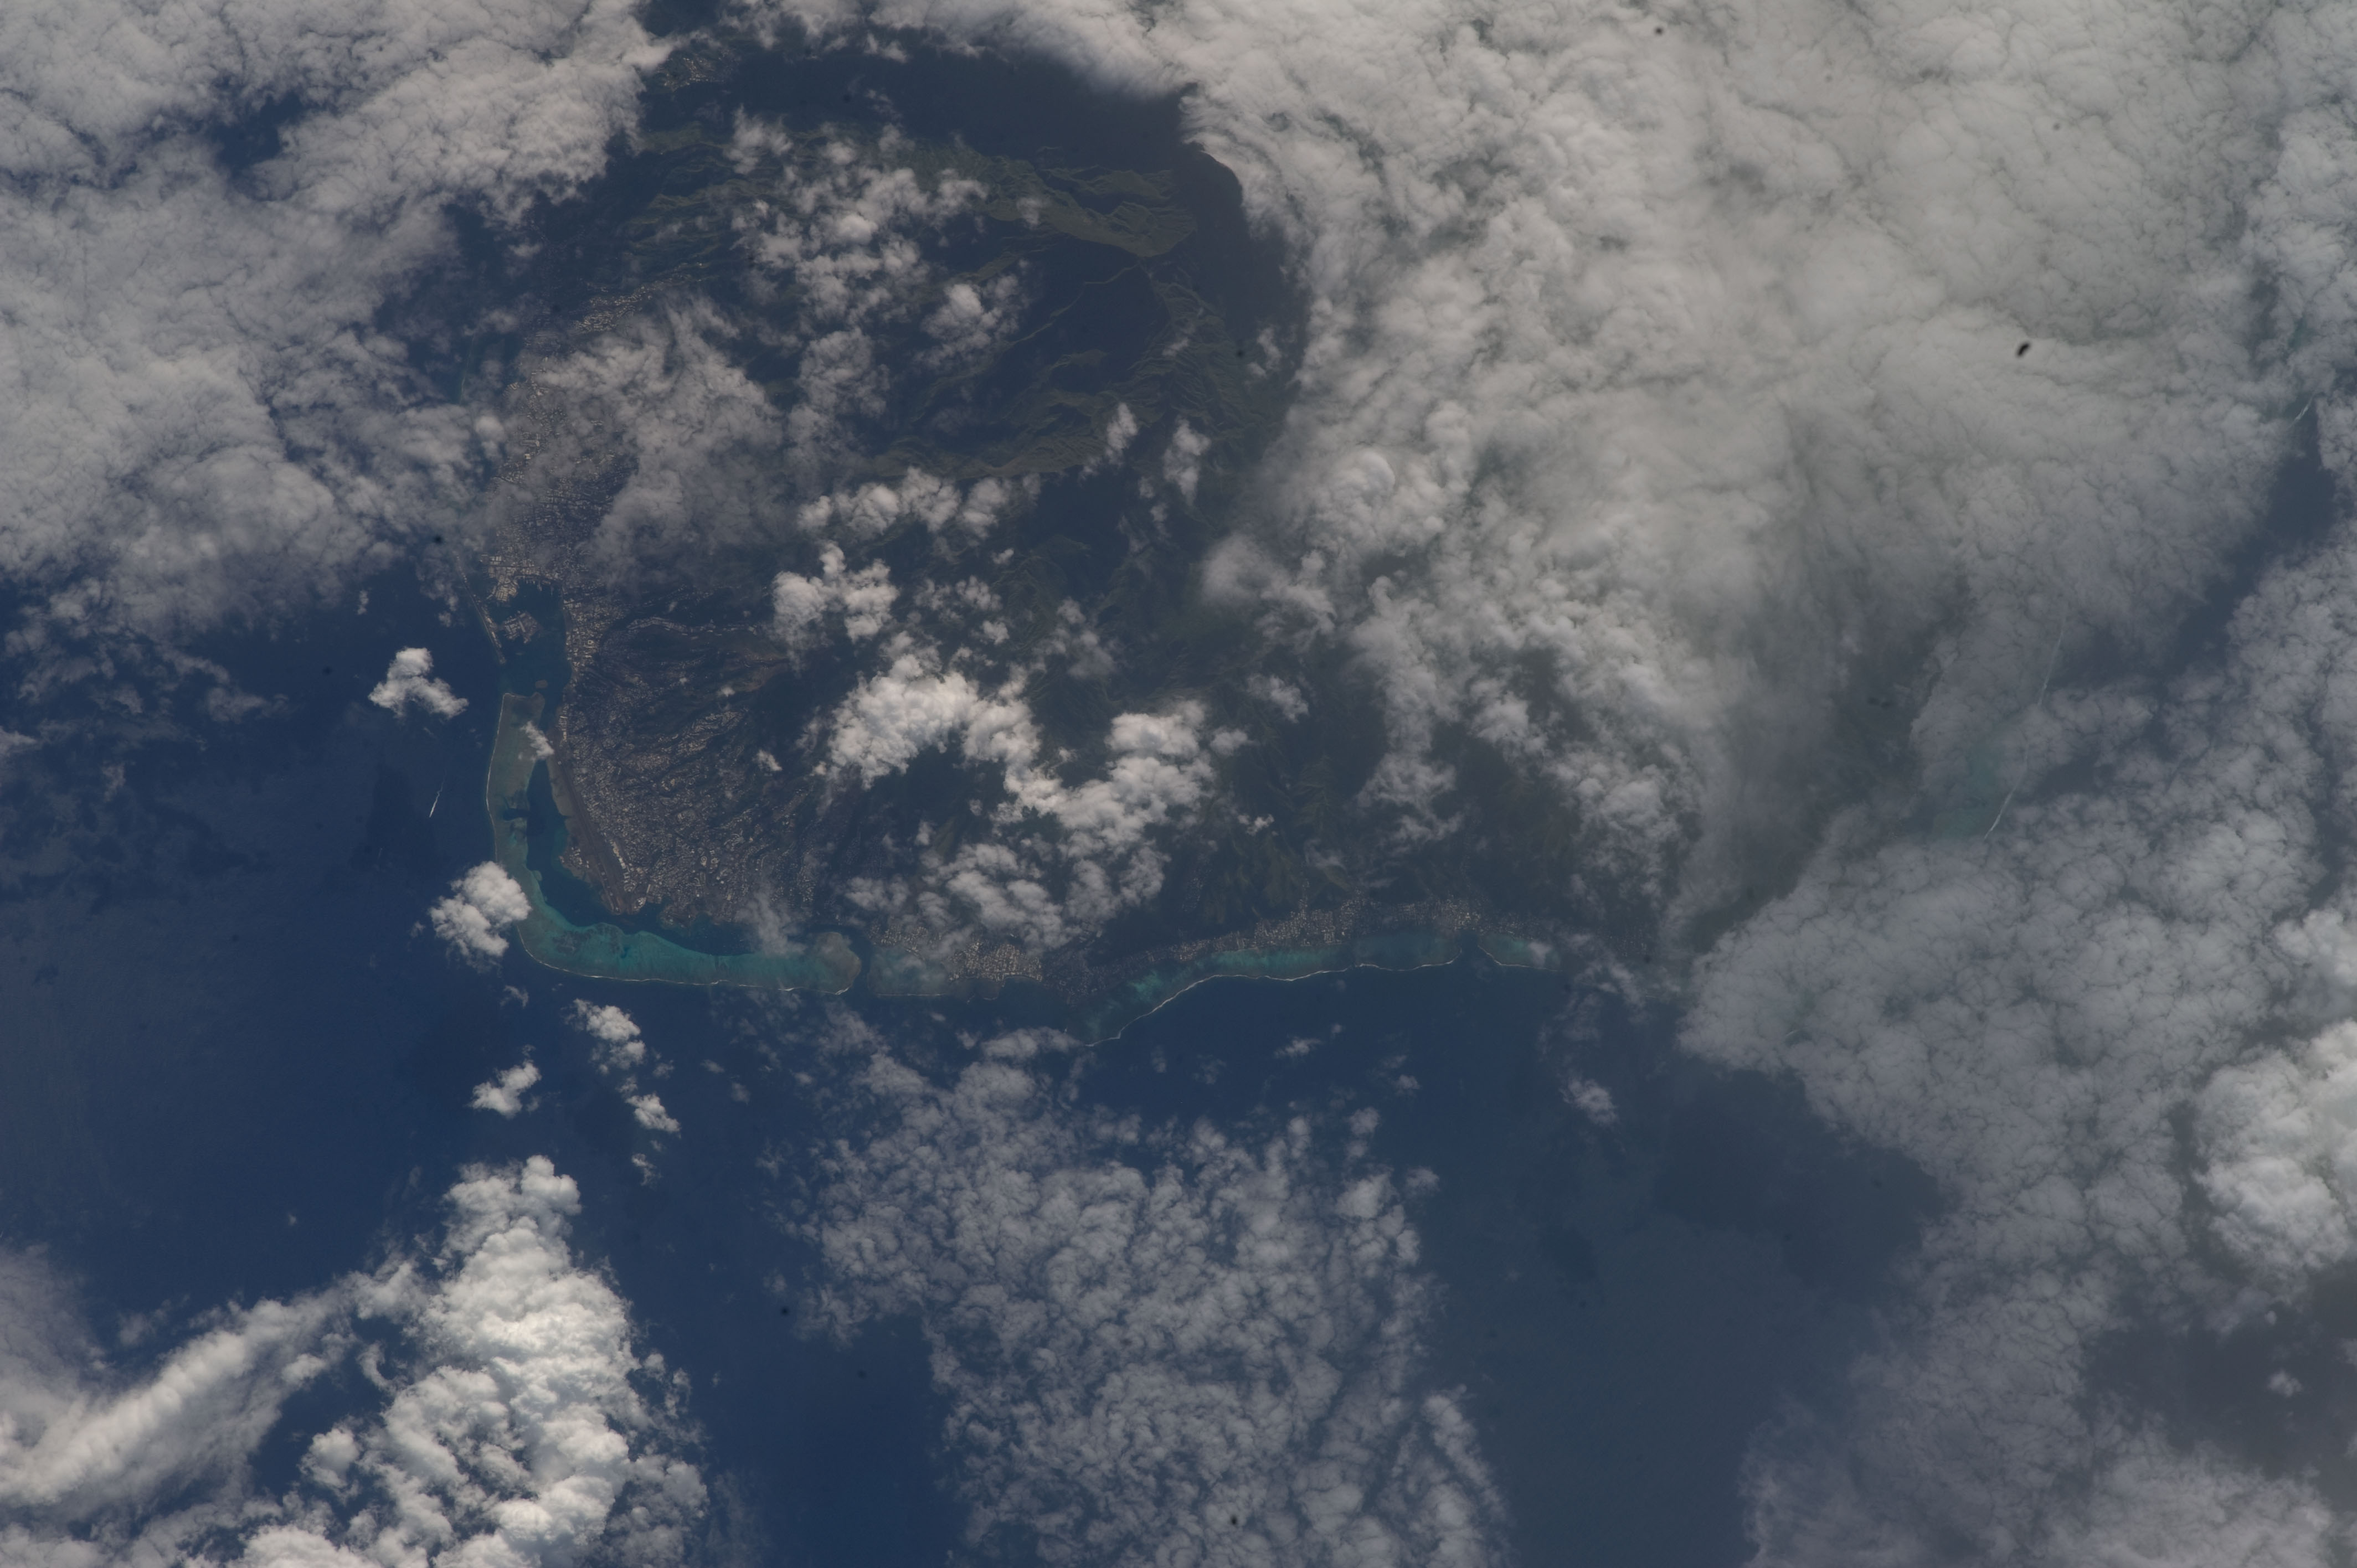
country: TUAMOTU ARCHIPELAGO
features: S. PACIFIC O., TAHITI, PAPEETE, TAPUUNA, REEFS, POINT TATAA, AIRPORT, MTS.
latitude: -17.6
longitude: -149.6
